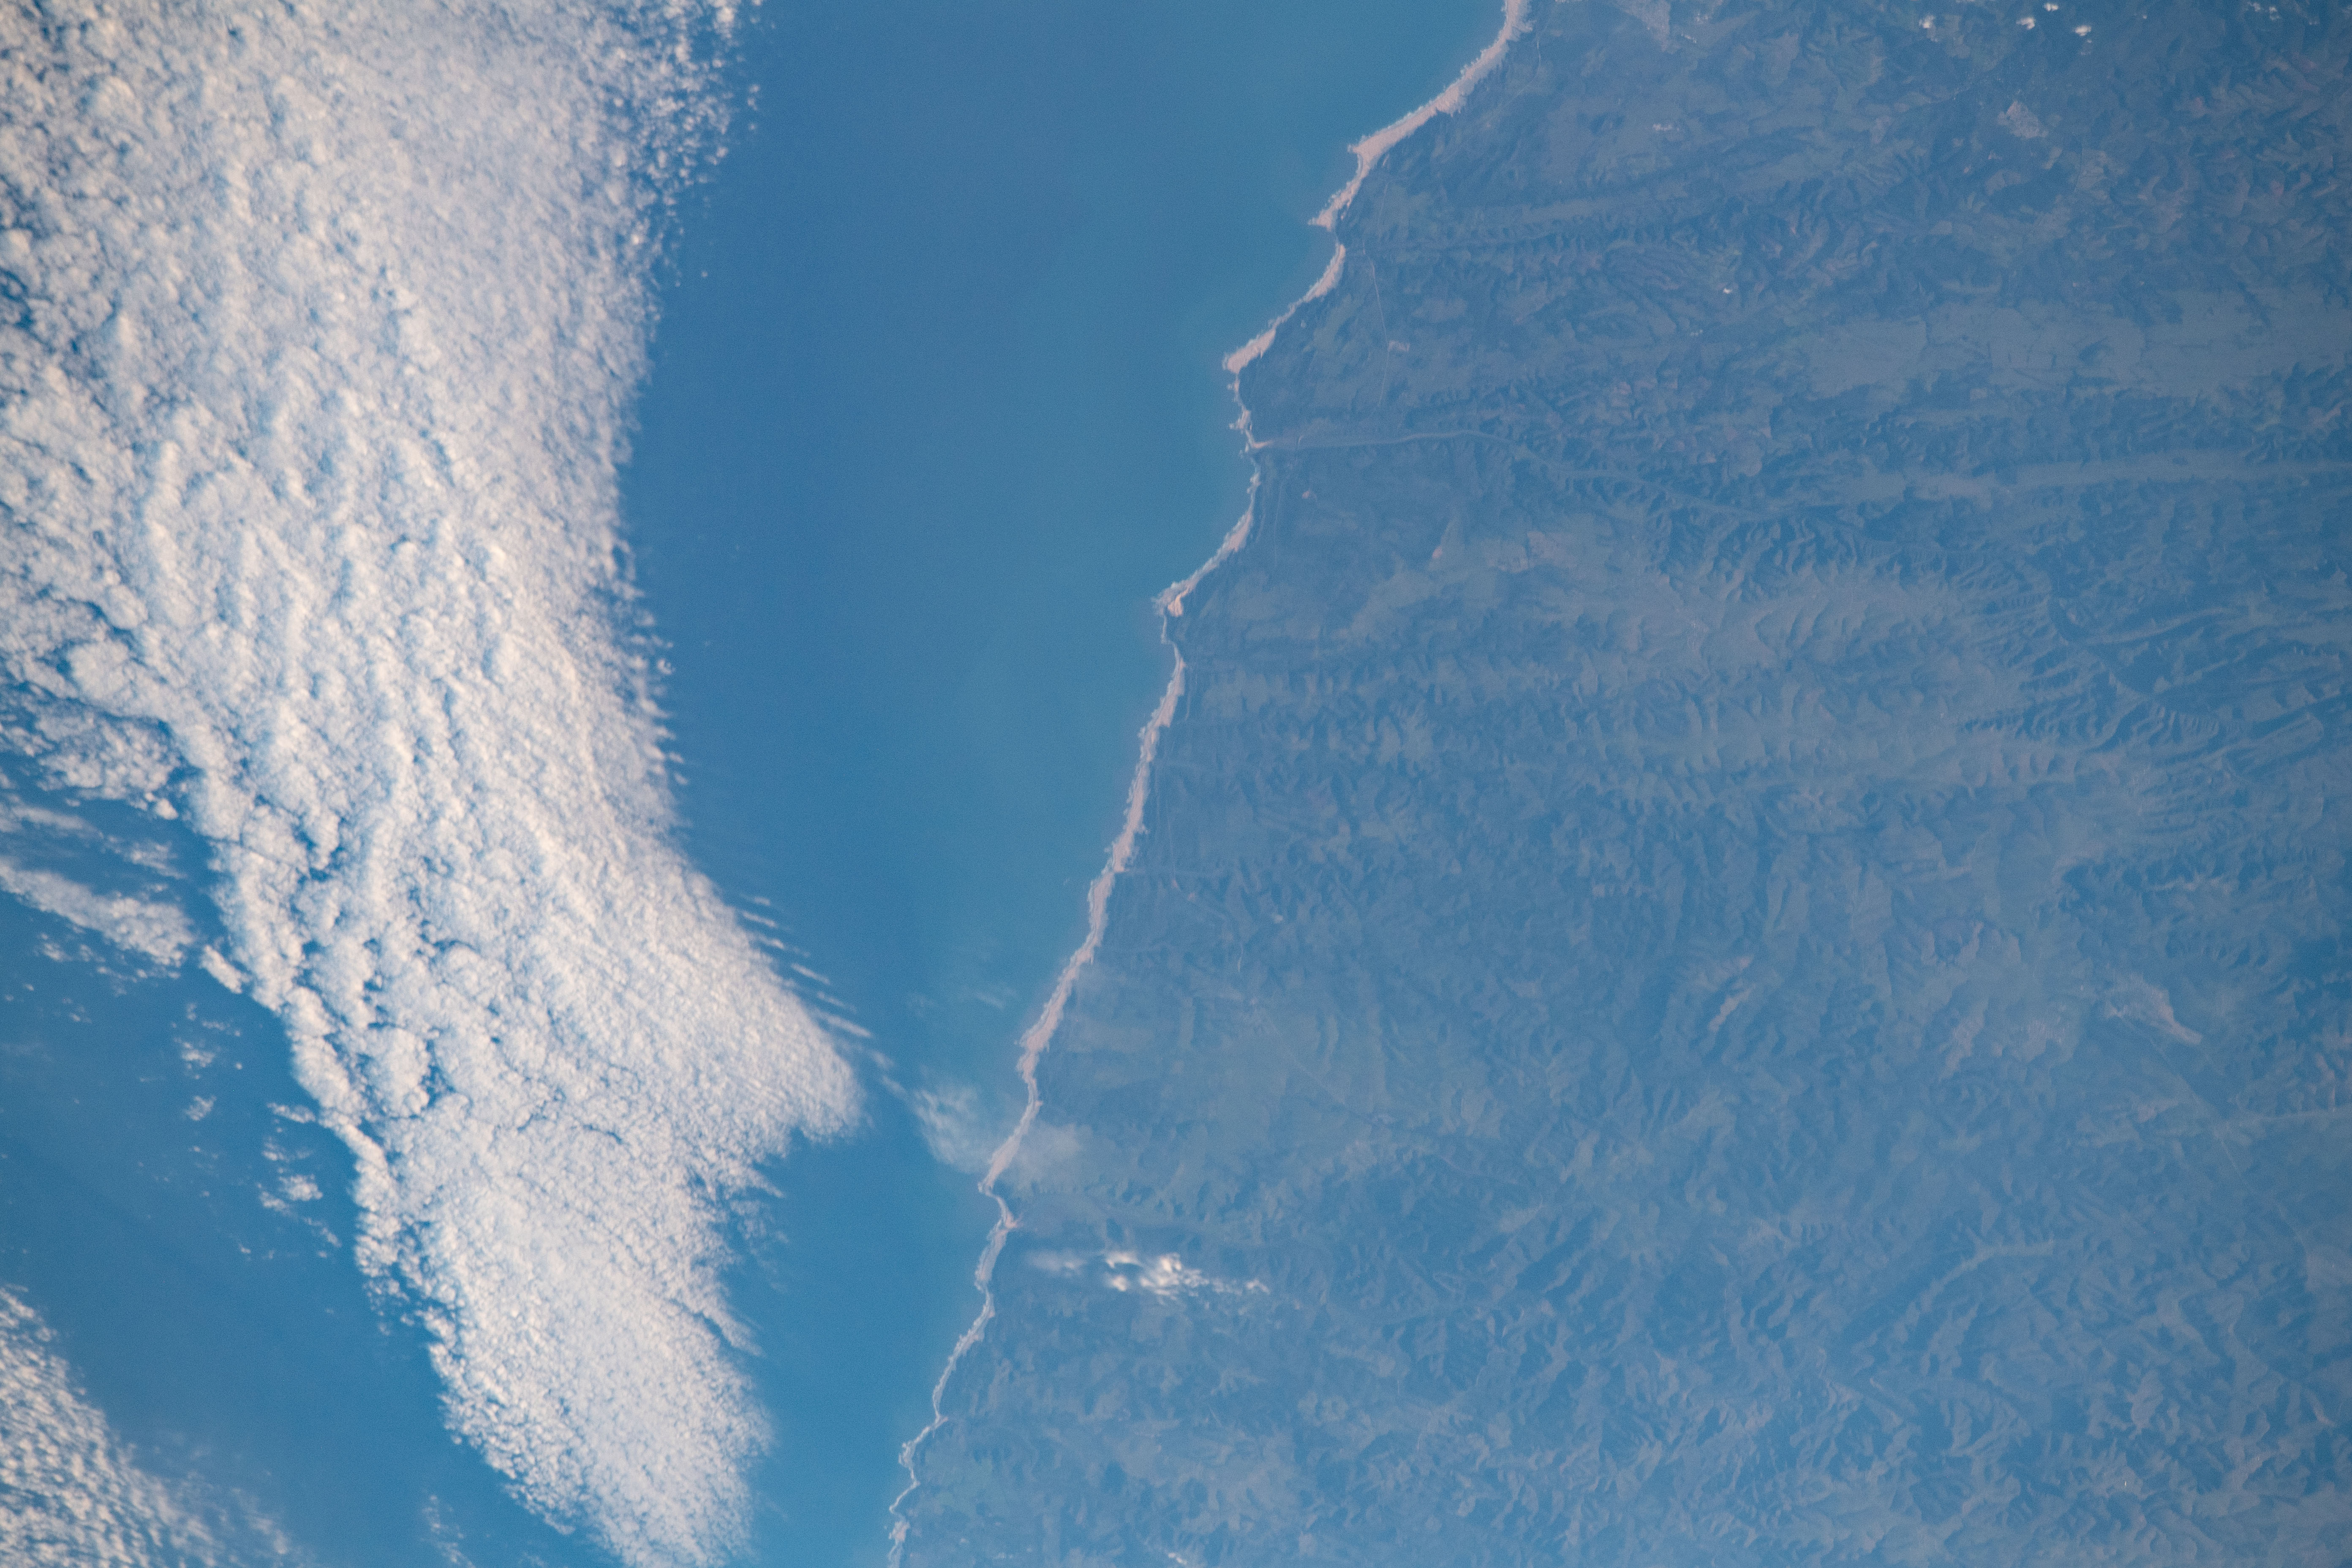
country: REPUBLIC SOUTH AFRICA
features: WESLEY, WATERLOO BAY
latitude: -33.4
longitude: 27.2
